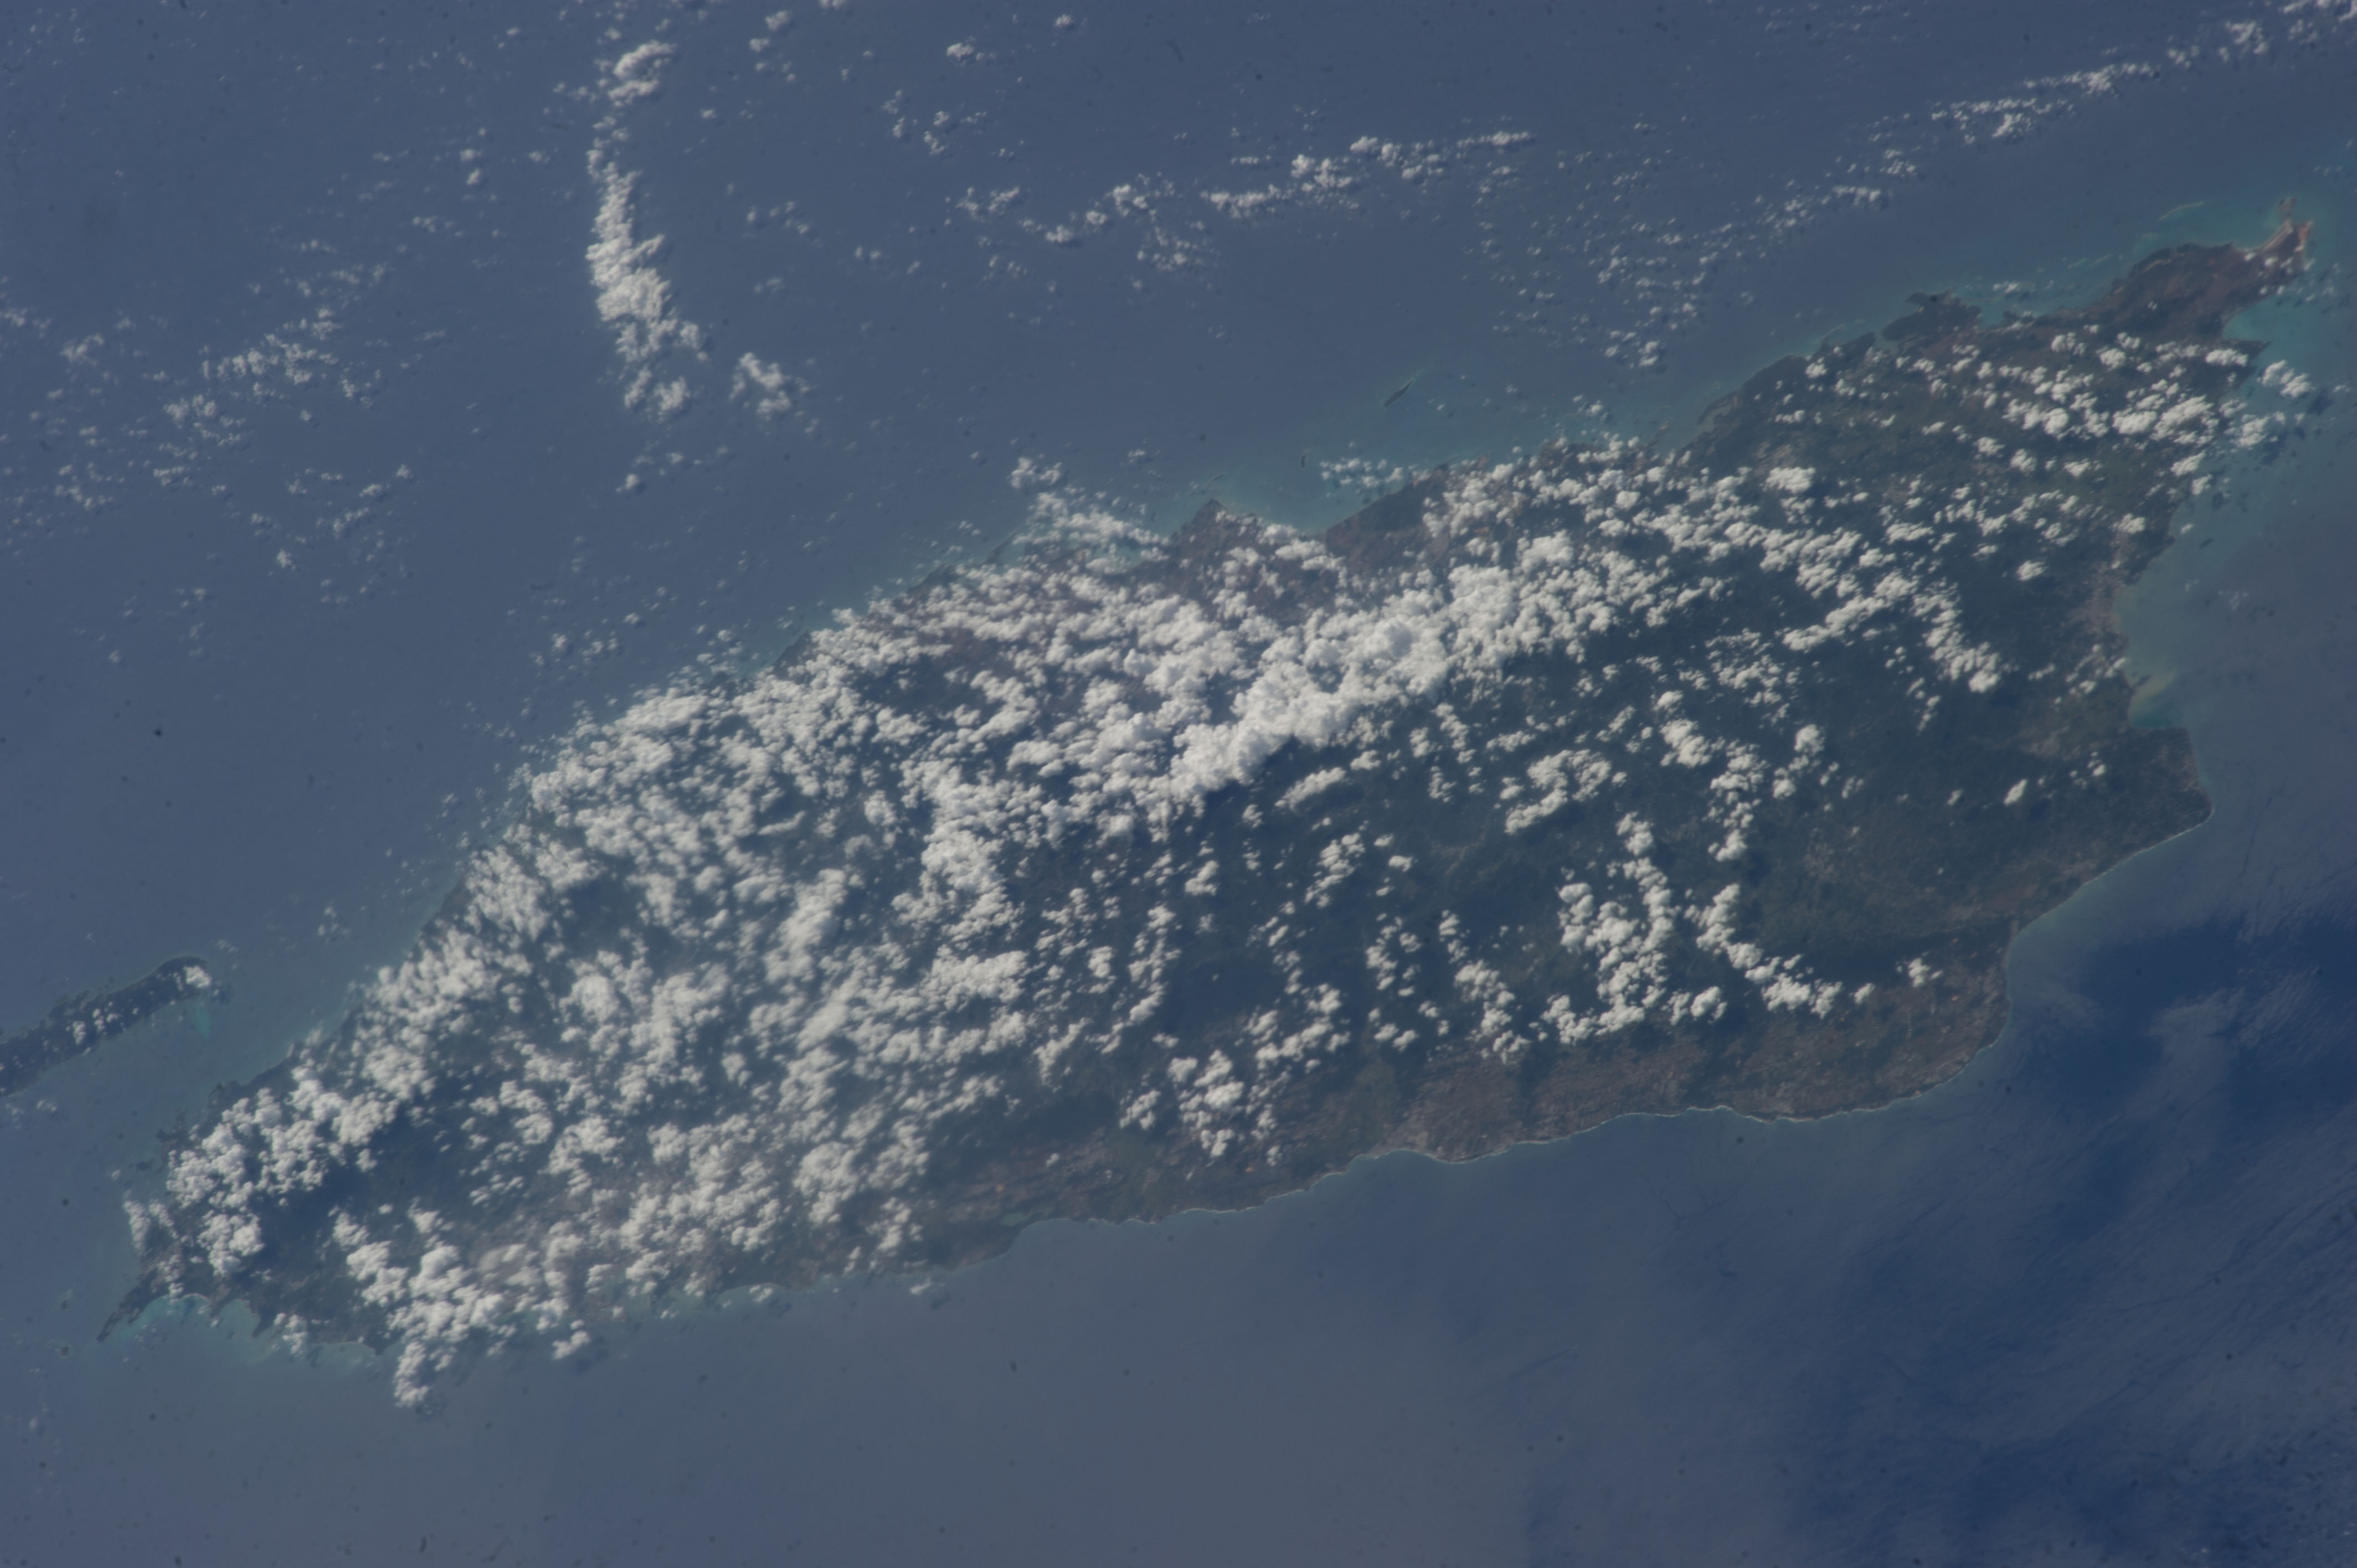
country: PUERTO_RICO
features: PUERTO RICO ISLAND, SAN JUAN, VIEQUES ISLAND, CARIBBEAN SEA
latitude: 18.1
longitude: -66.3
